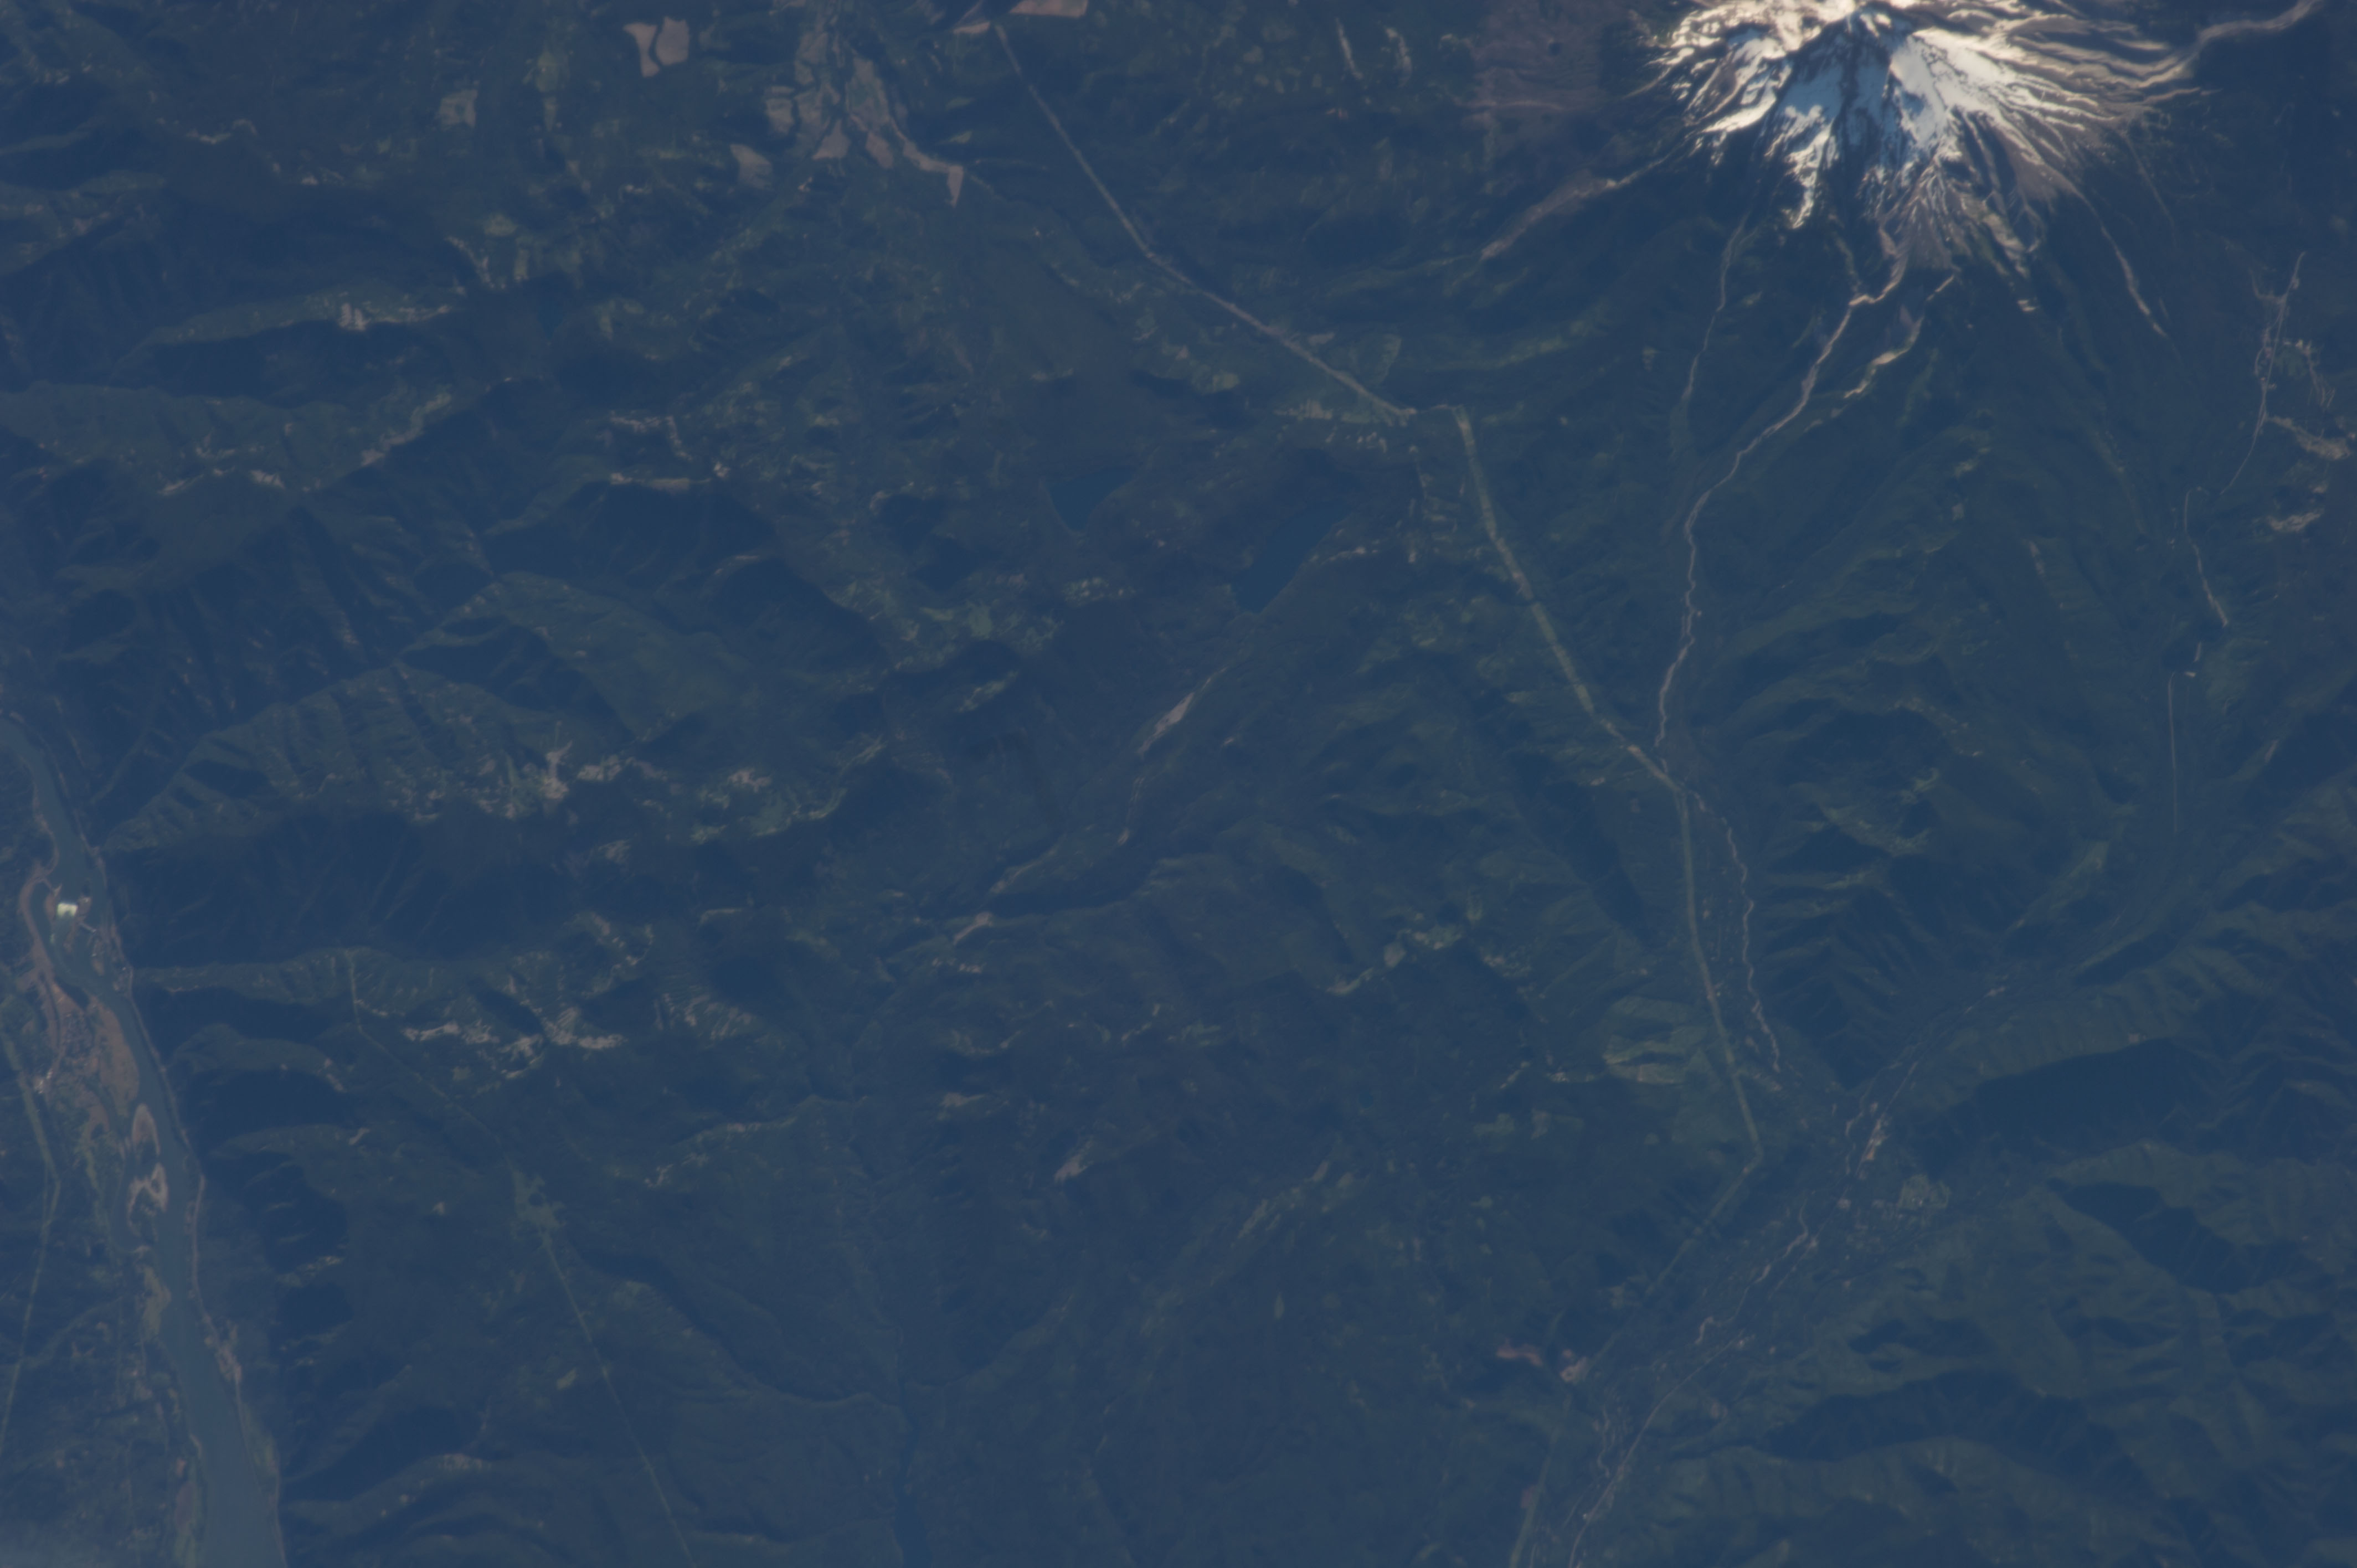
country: USA-OREGON
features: COLUMBIA R., MT. HOOD
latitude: 45.4
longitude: -122.1
